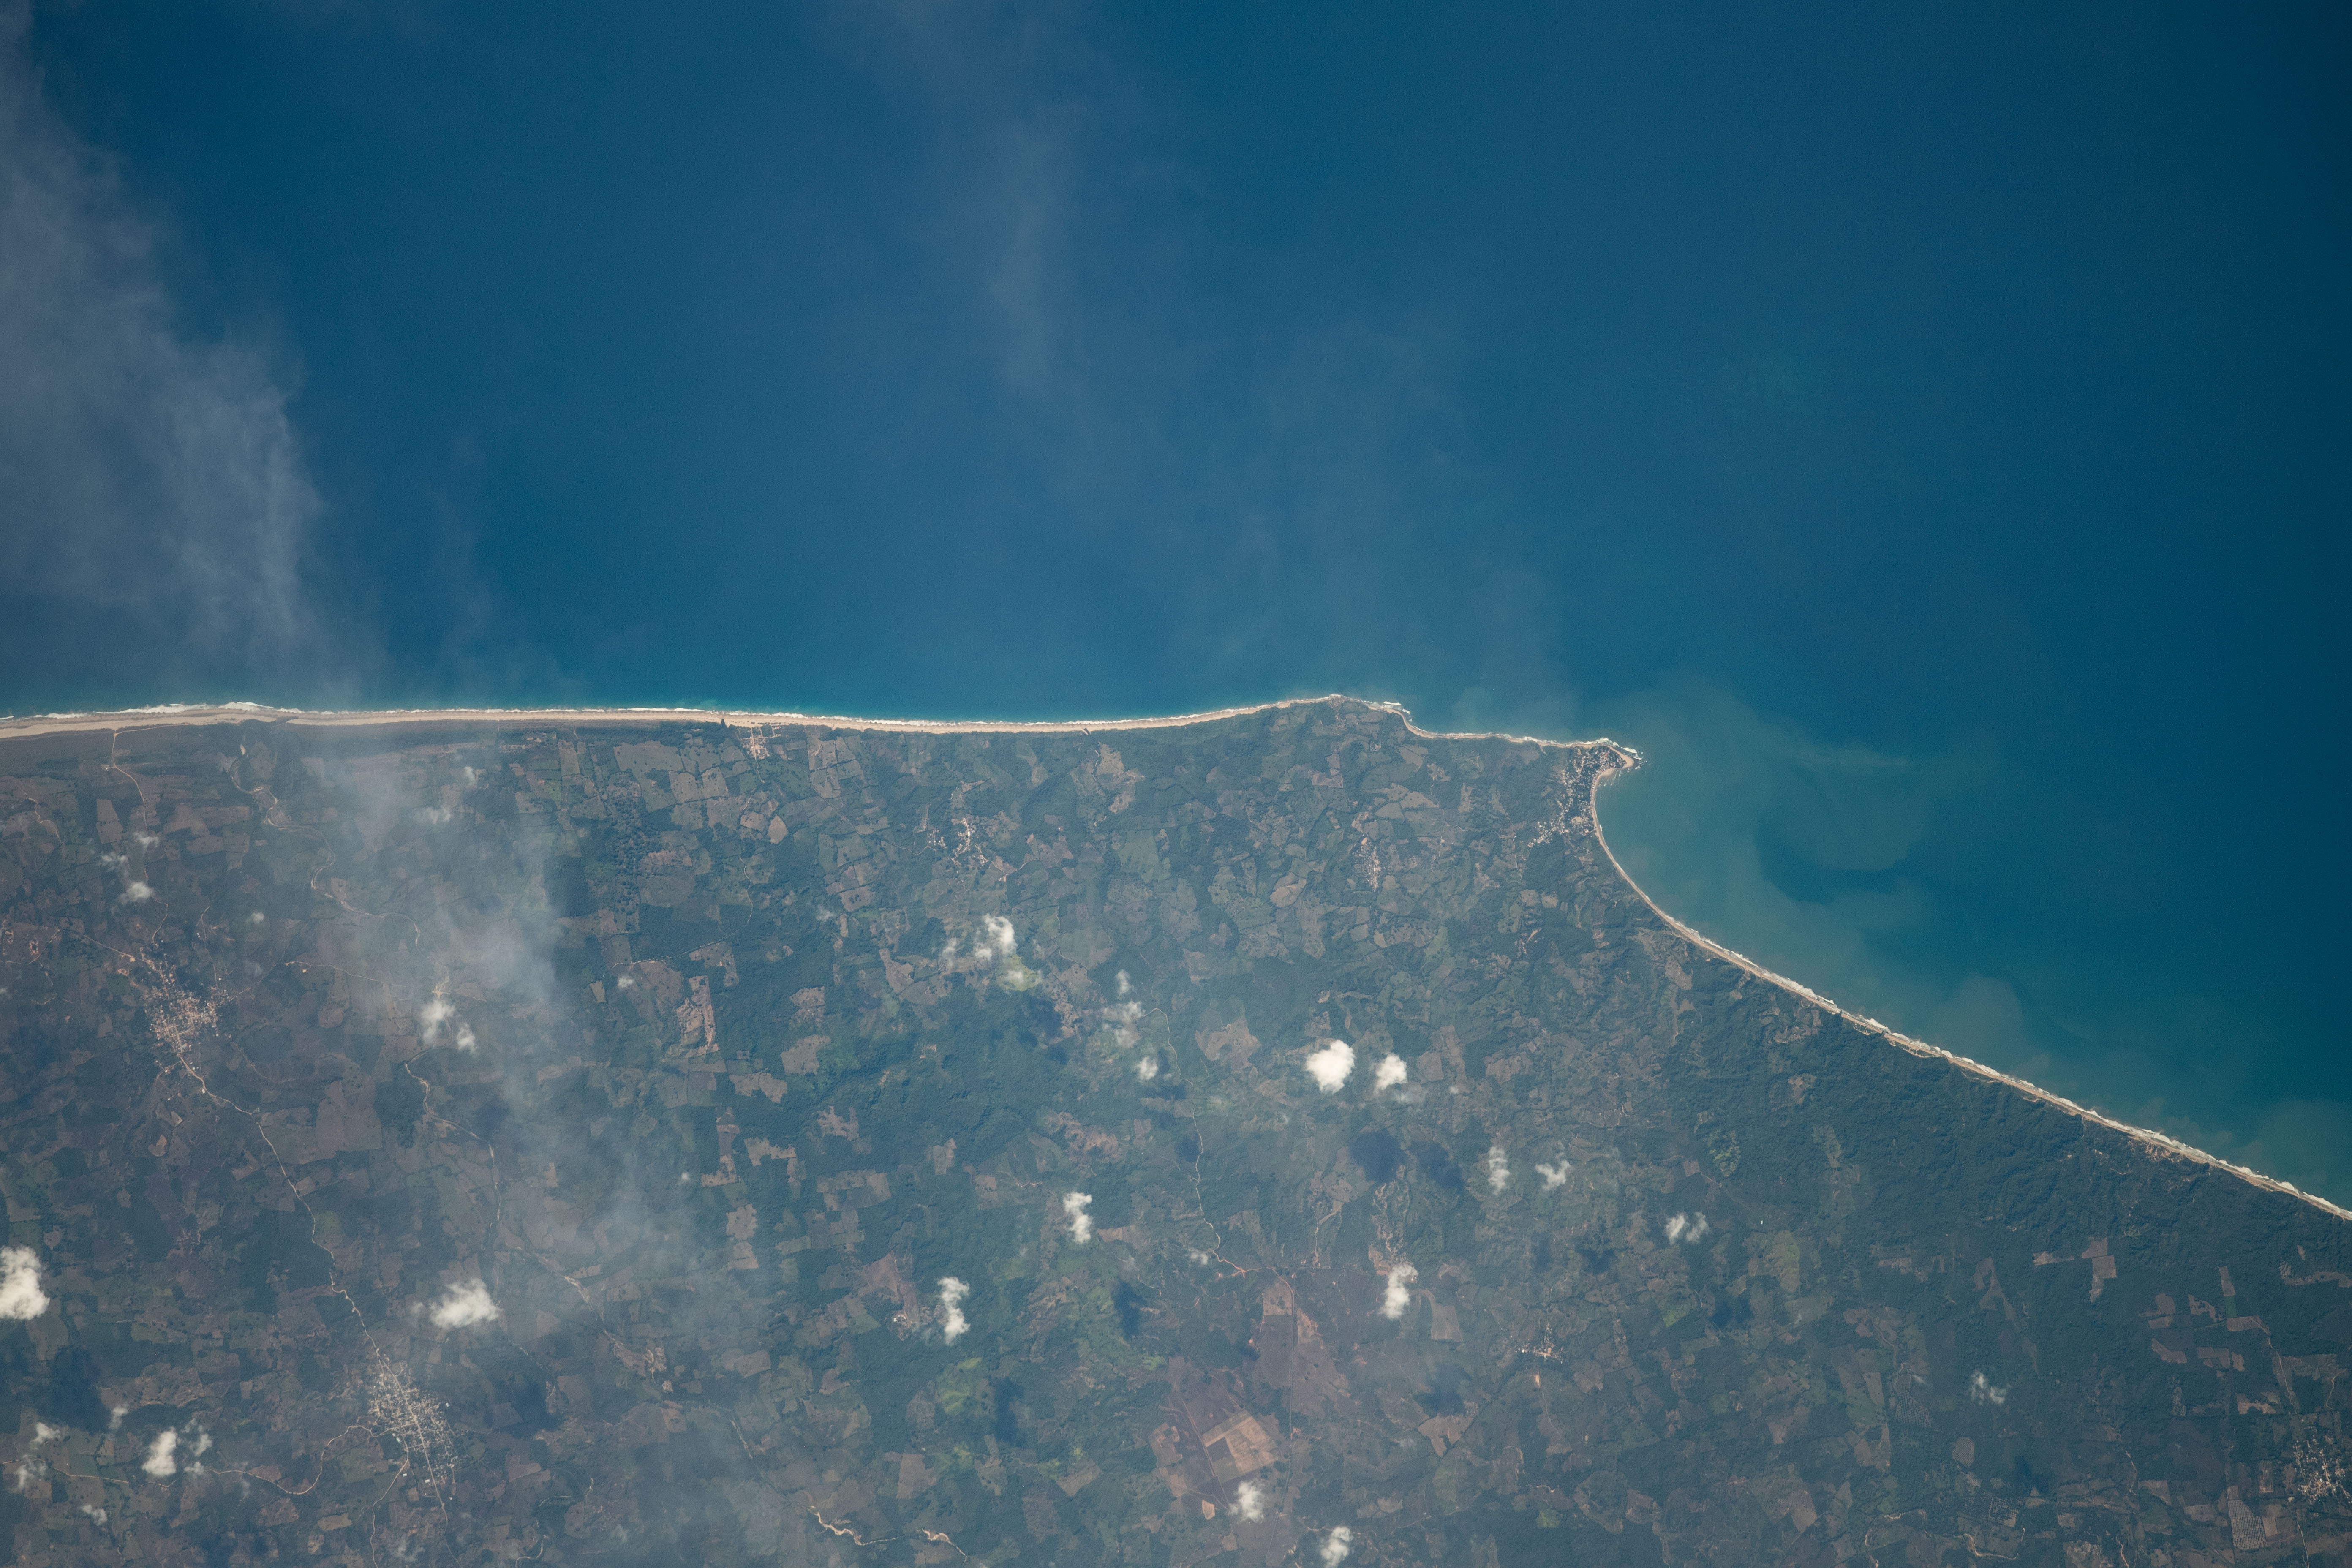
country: MEXICO
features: OAXACA
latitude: 16.3
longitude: -98.5
